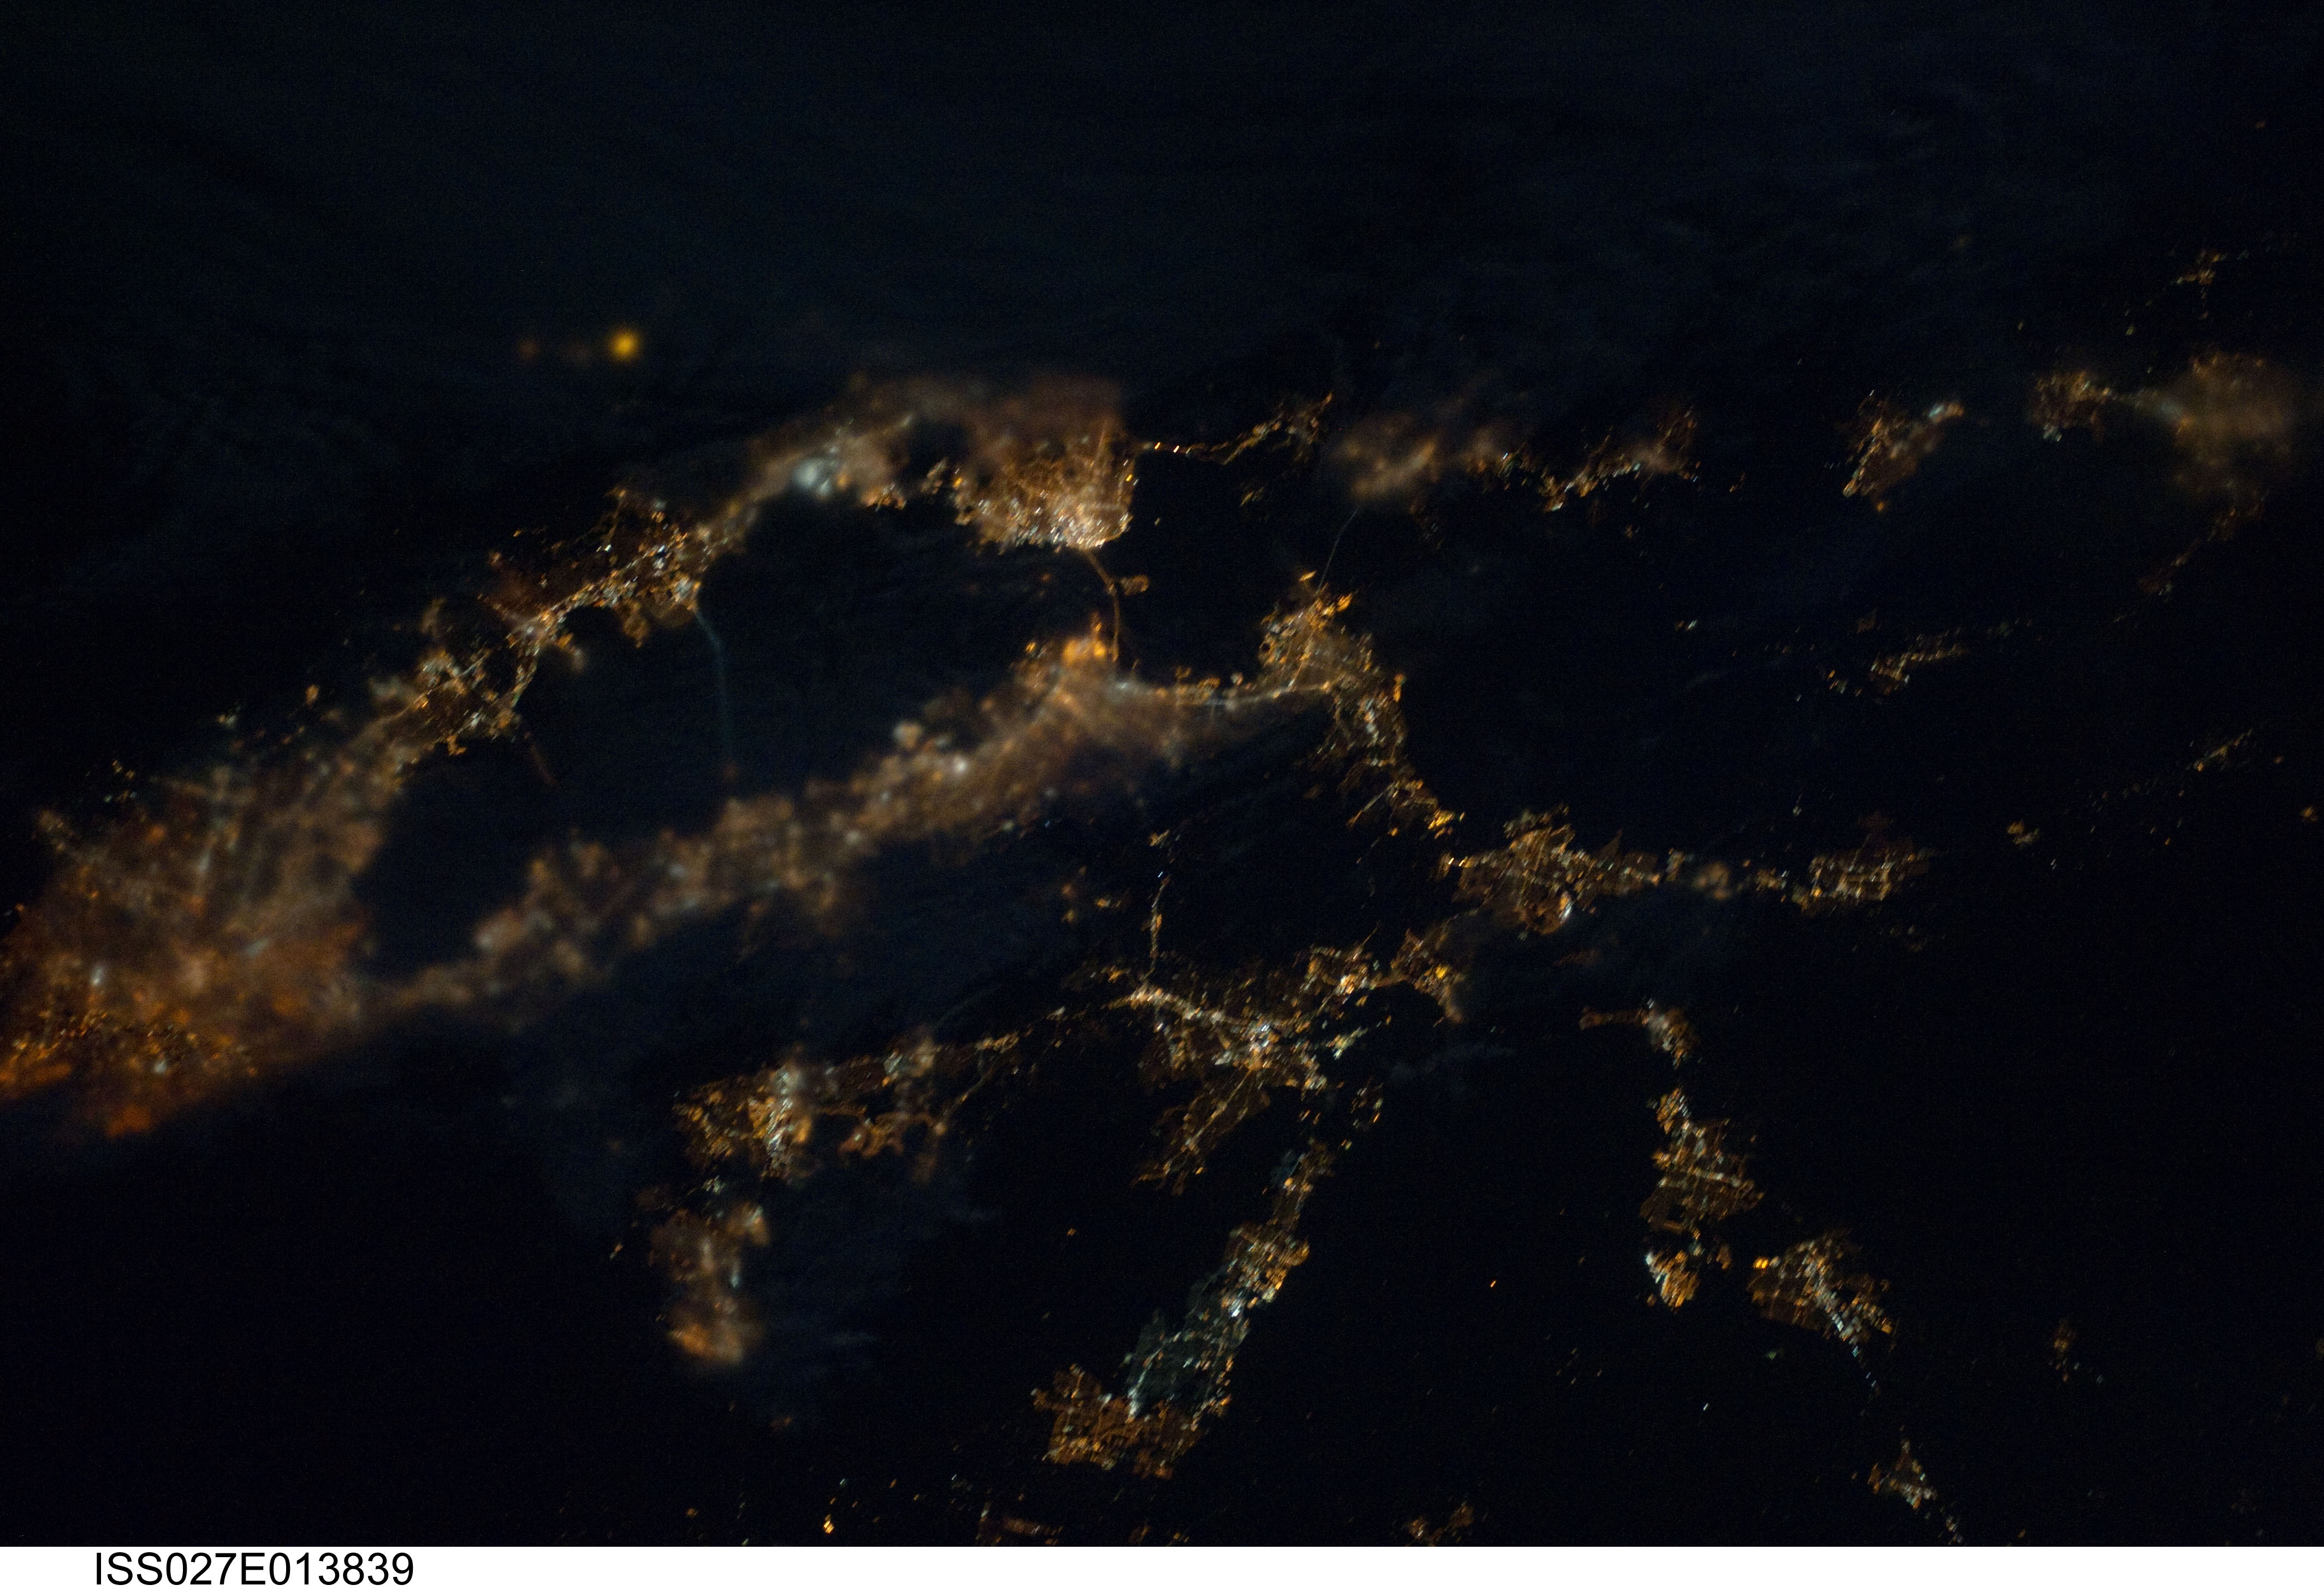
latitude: 37.8
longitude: -122.4
